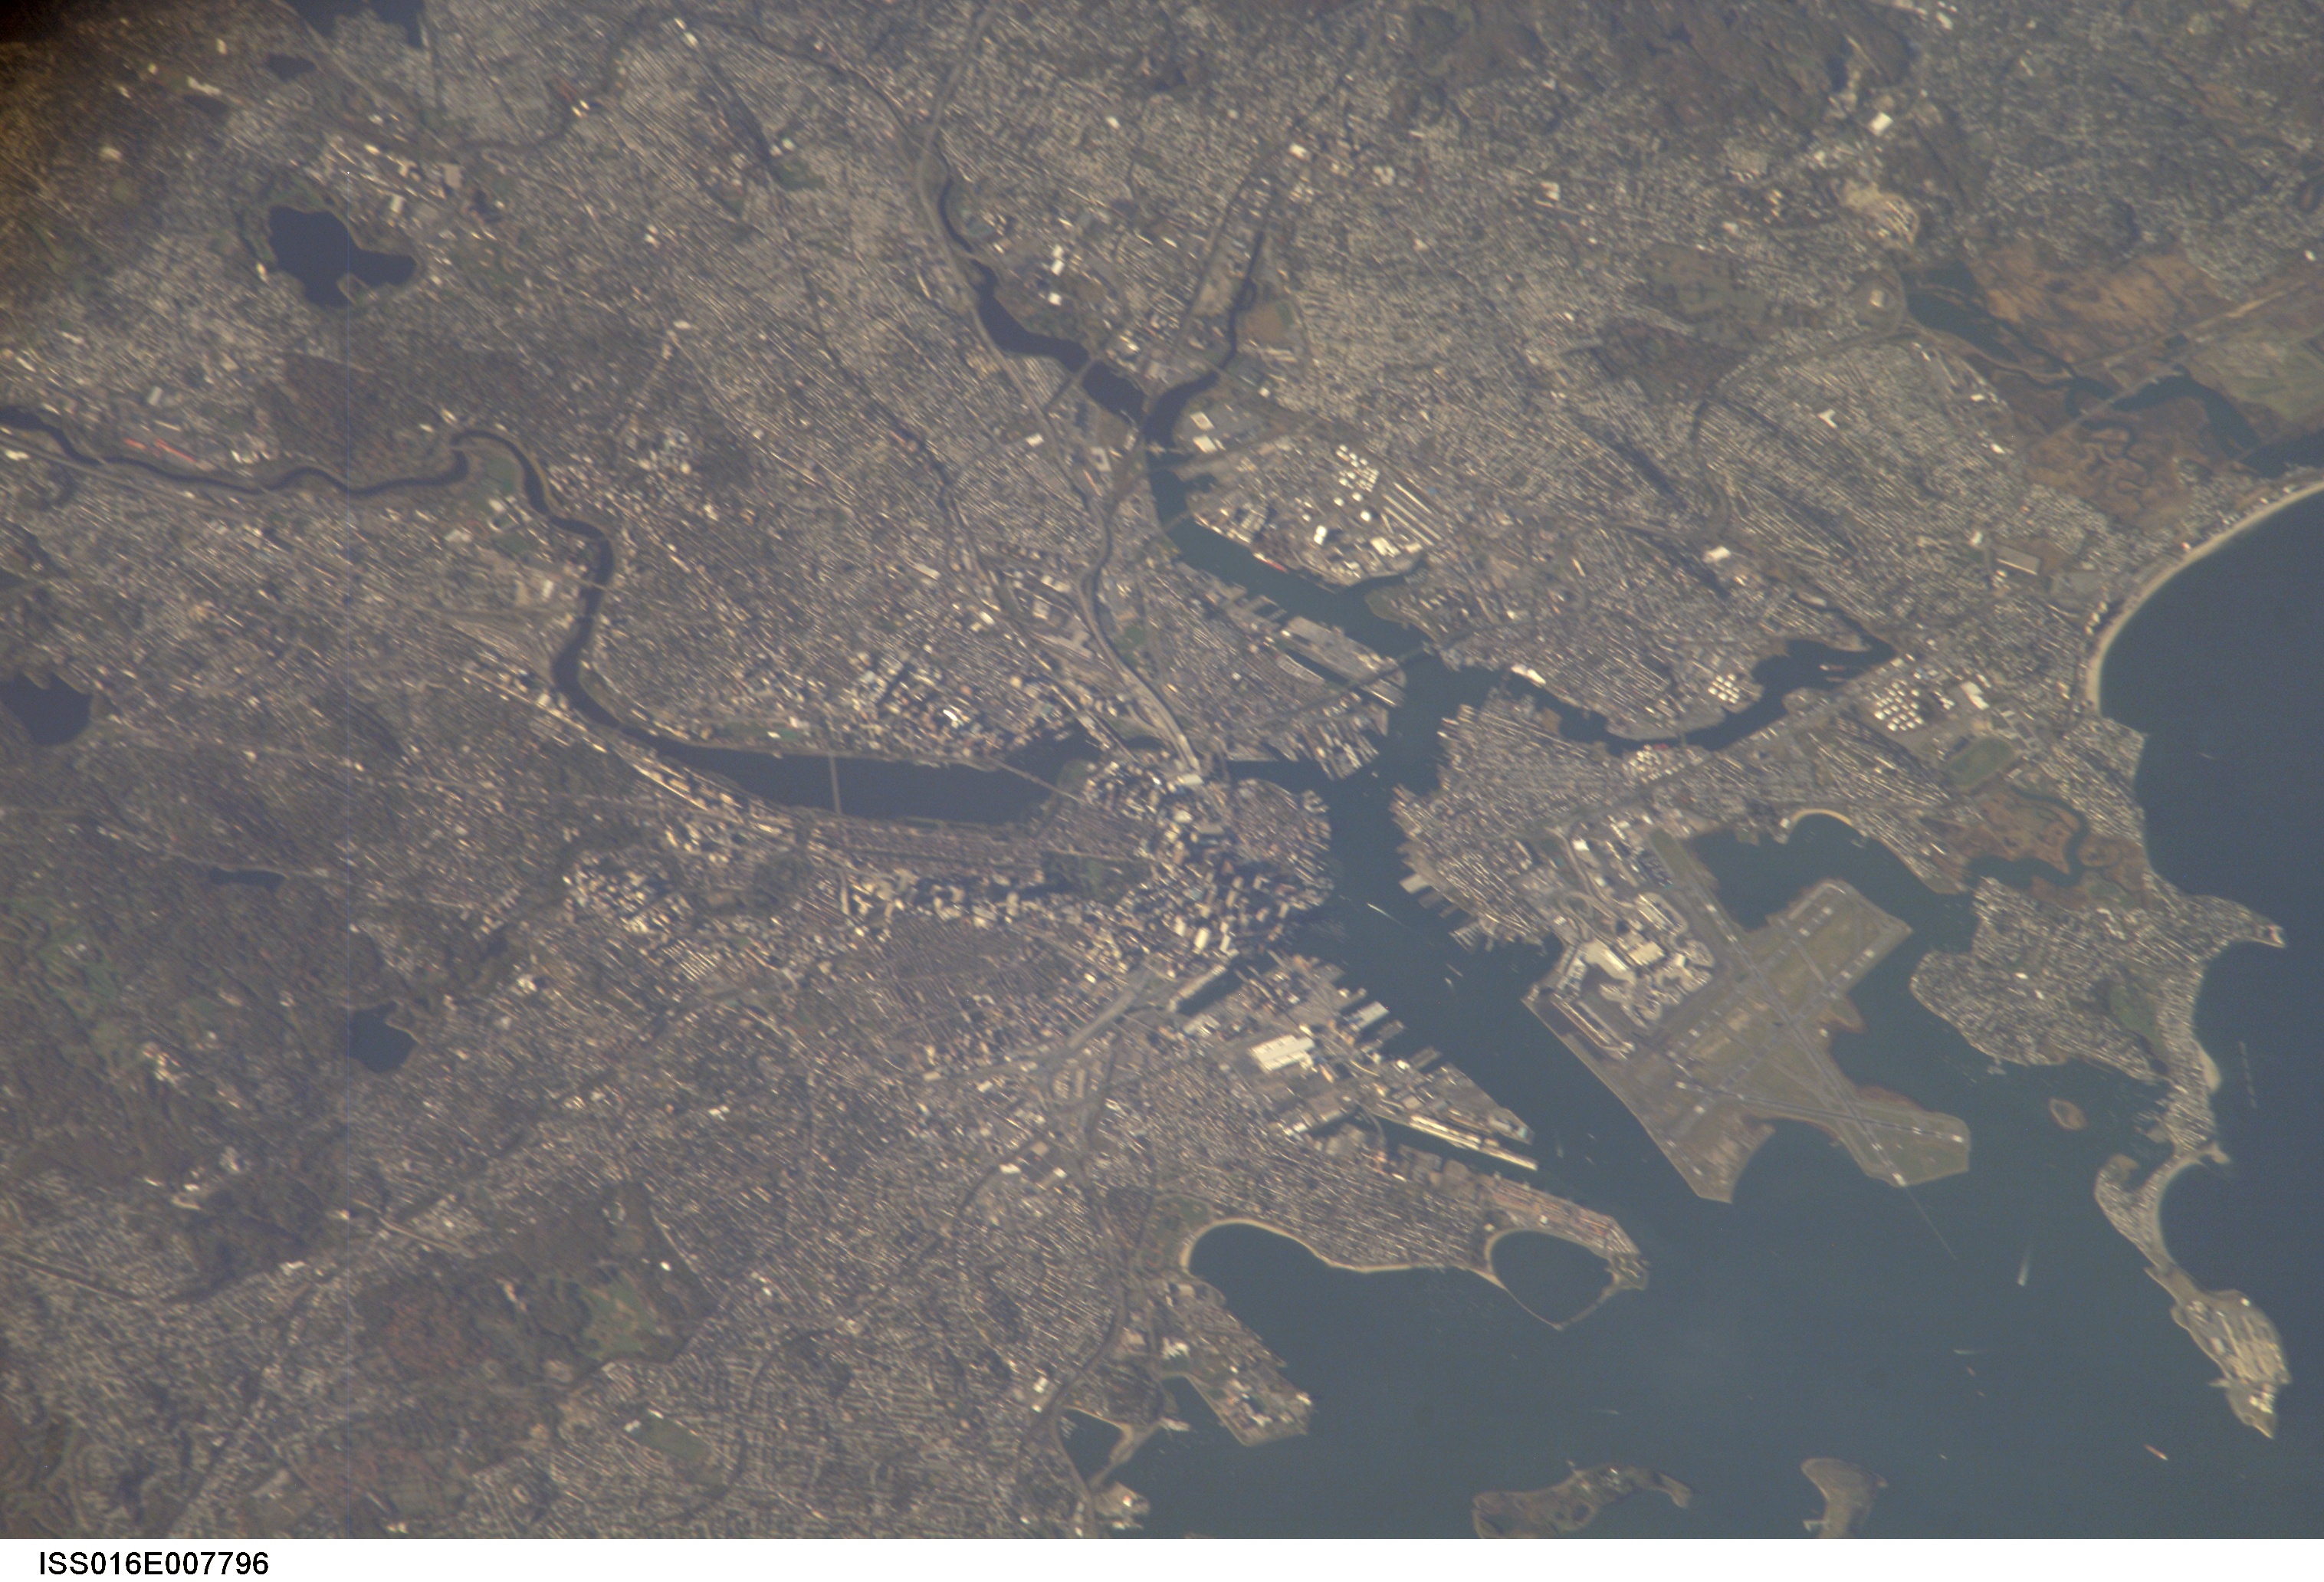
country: USA-MASSACHUSETTS
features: BOSTON, LOGAN INT'L AIRPORT
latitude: 42.4
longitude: -71.1
